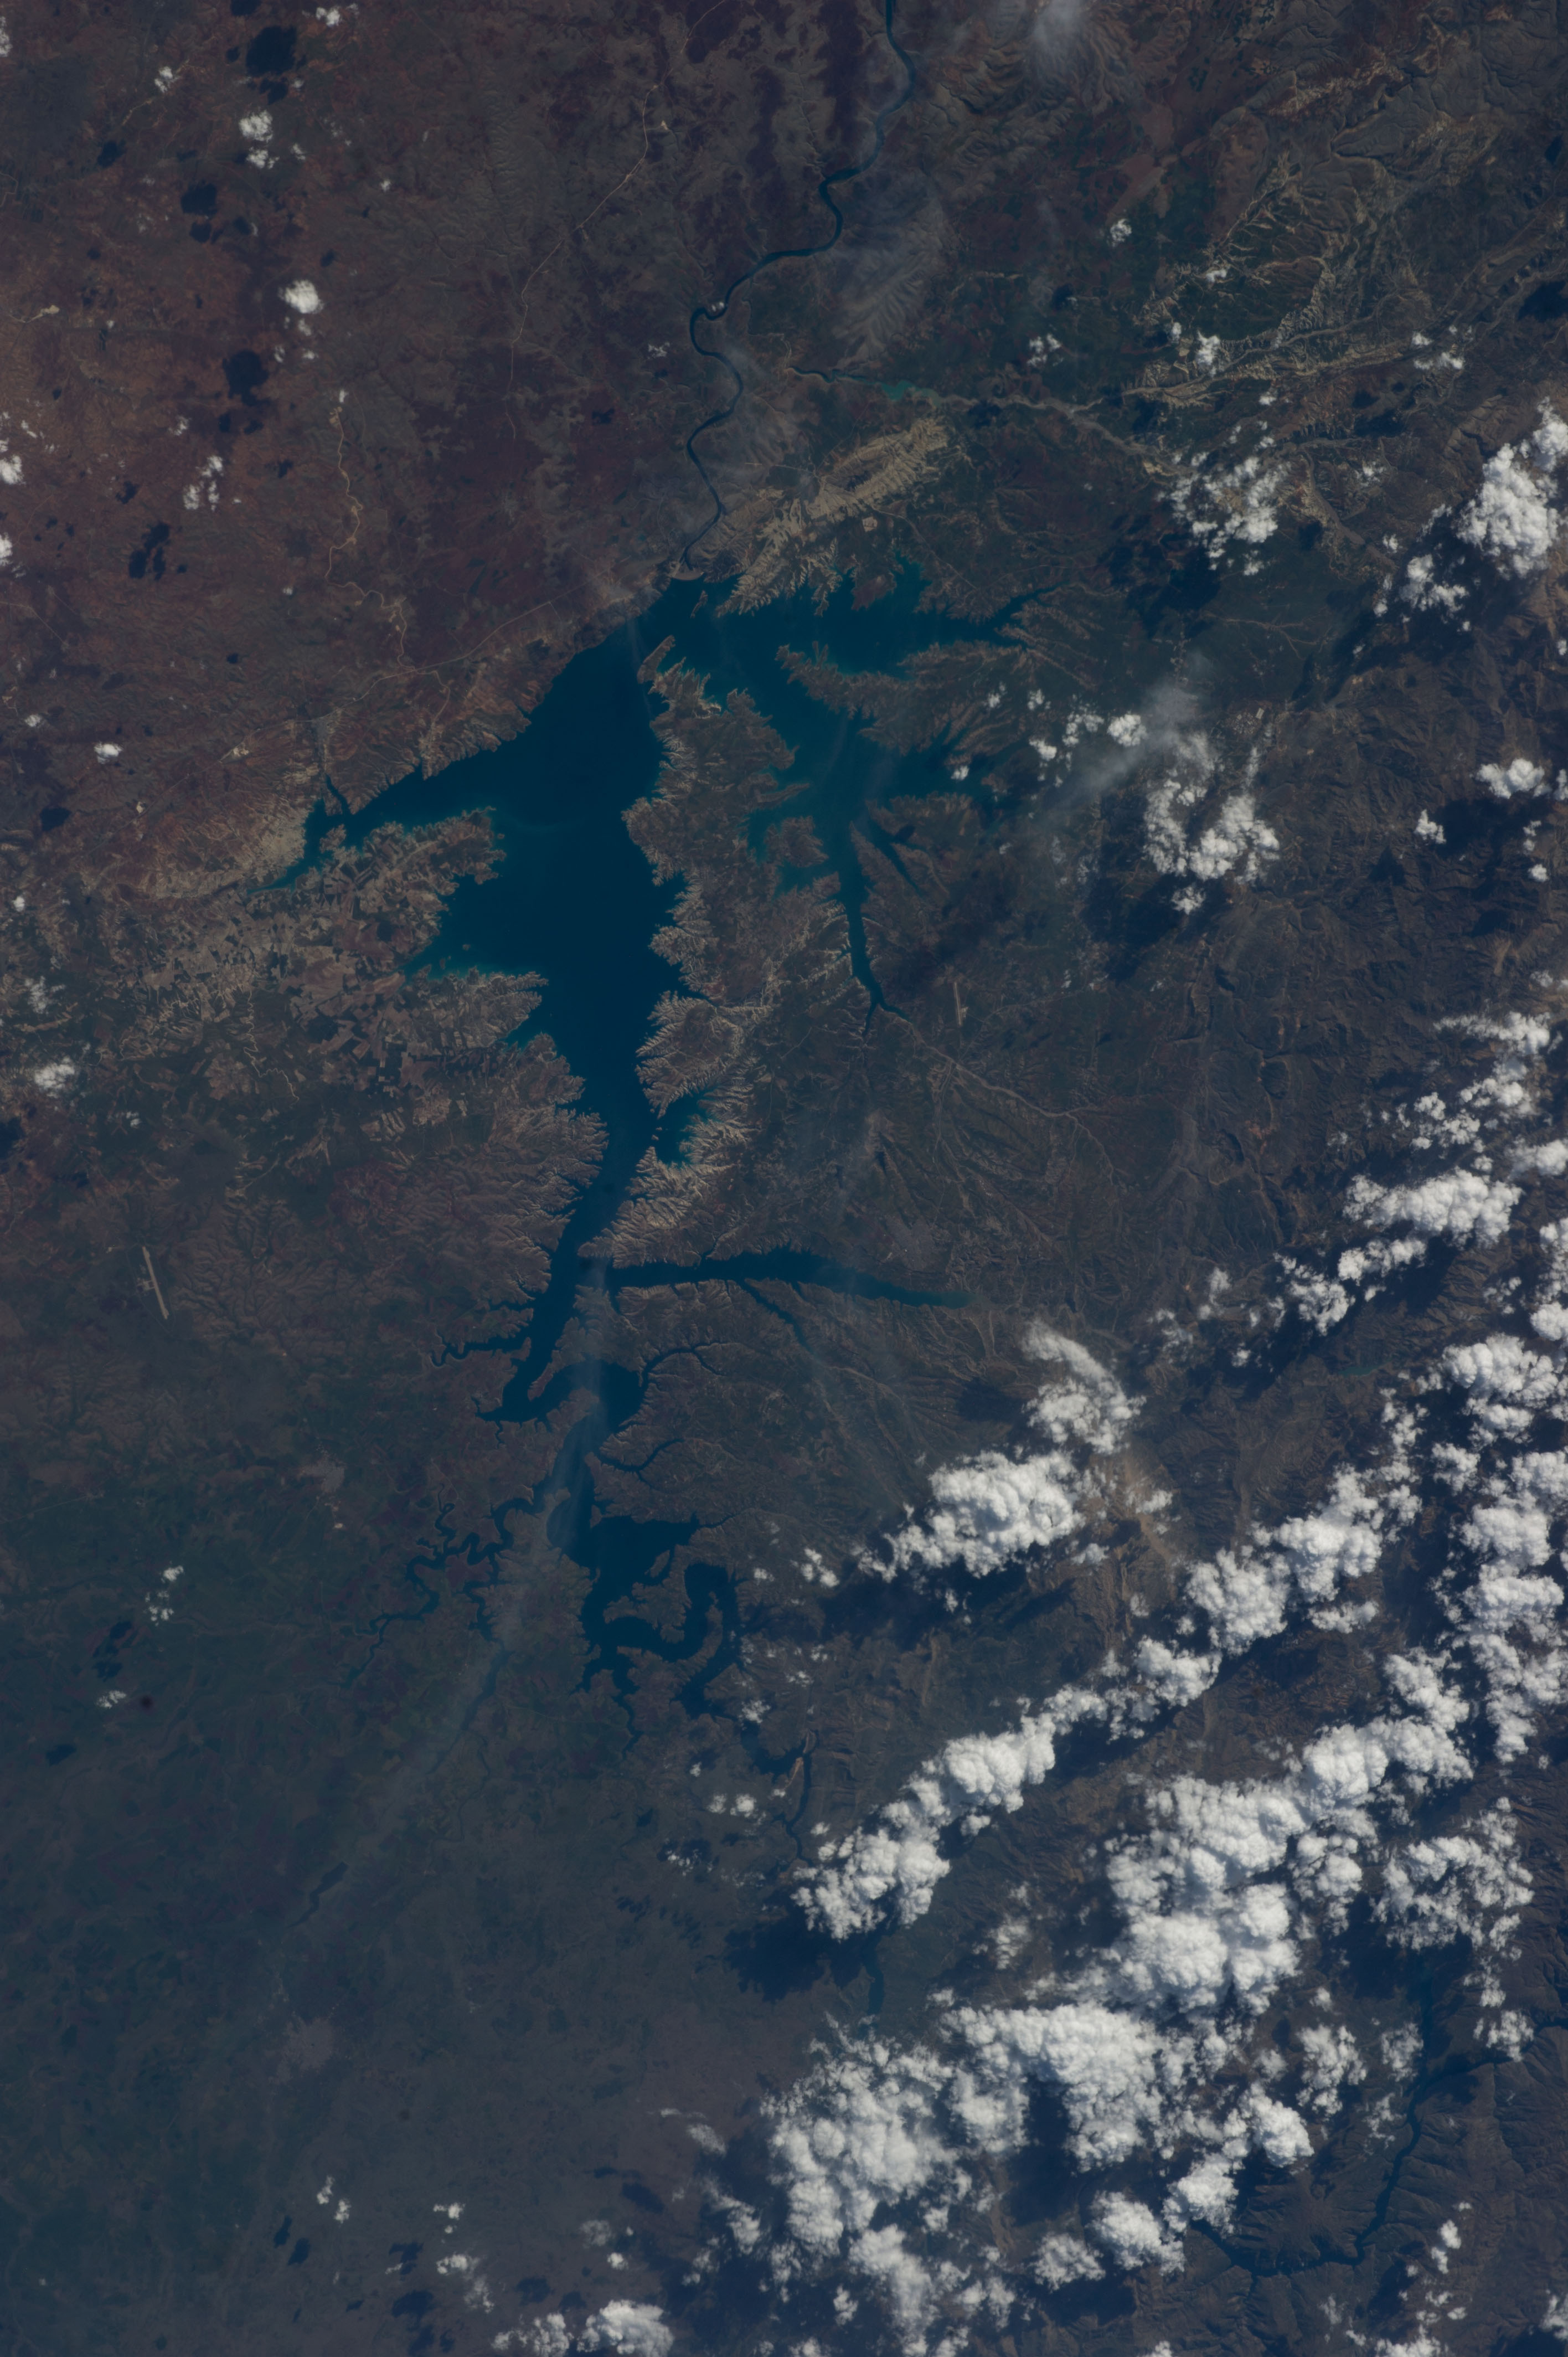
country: TURKEY
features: AKATURK DAM, AKYAZI, MOUNTAINS
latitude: 37.7
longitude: 38.7
